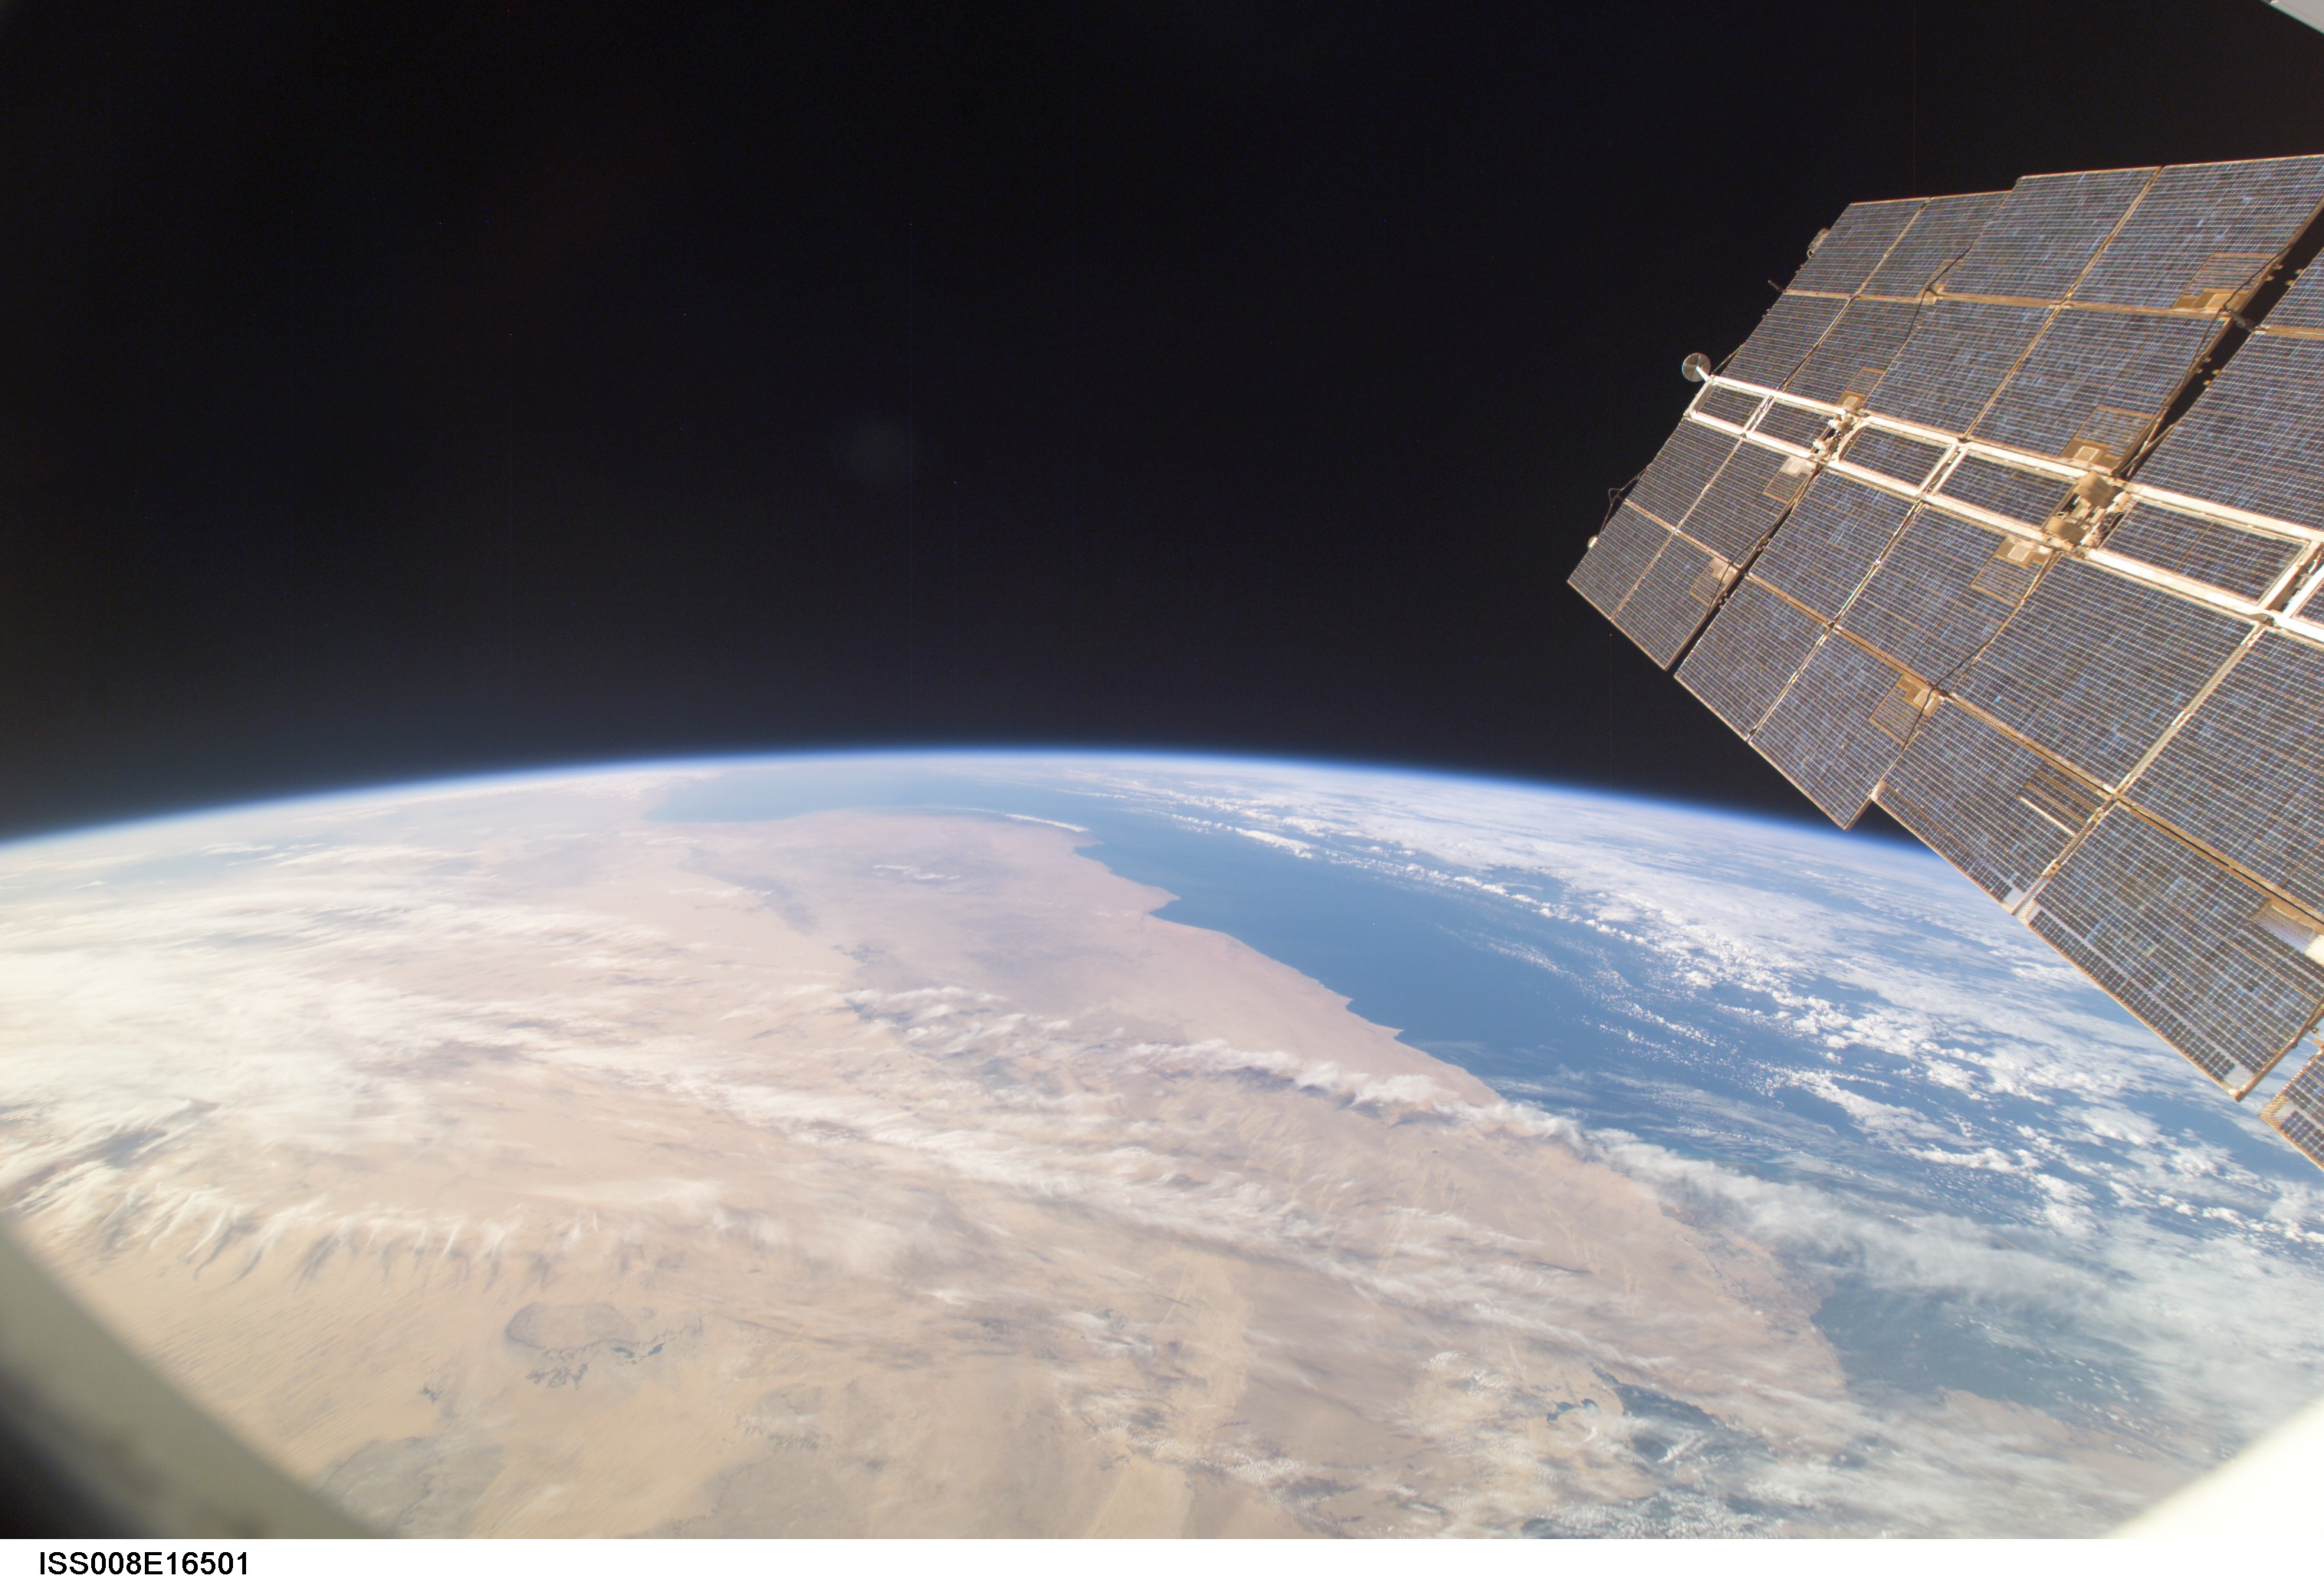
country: EGYPT
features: LIBYAN DES., MEDITERRANEAN S., ATMOSPHERIC LIMB
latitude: 30.0
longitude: 27.5
